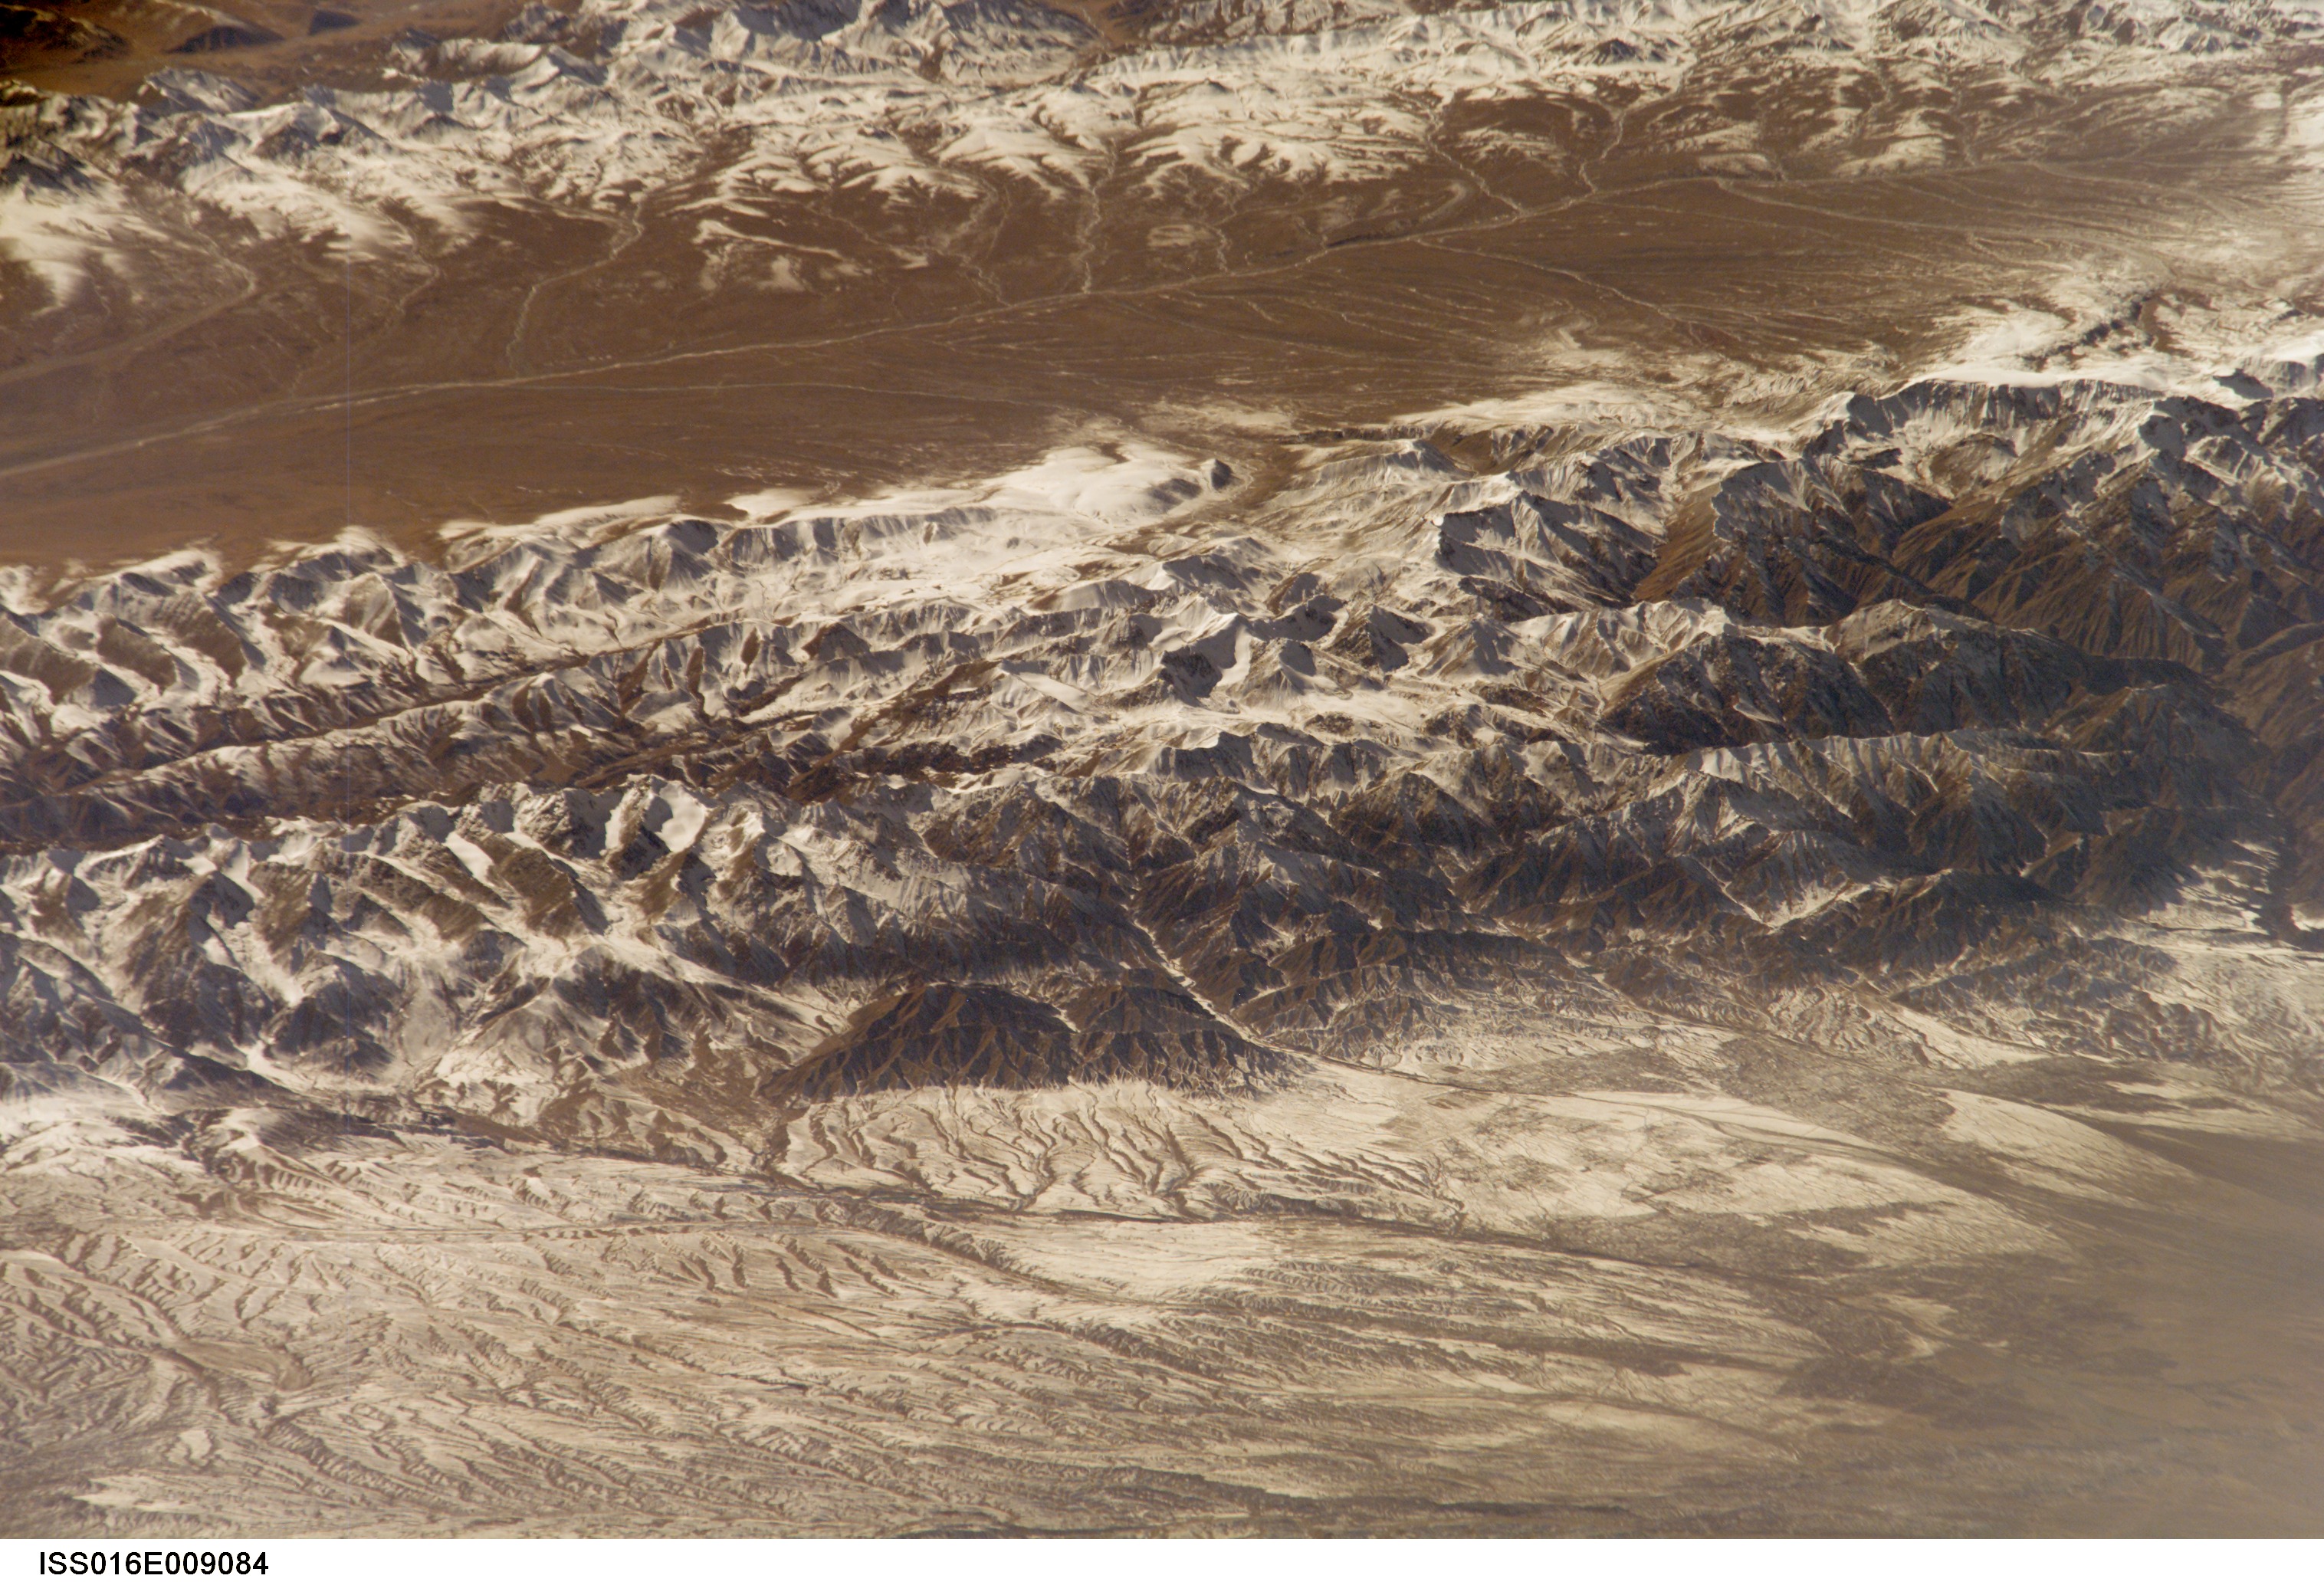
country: CHINA
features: QILIAN MTS., XICHAHE AREA, AGR.
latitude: 39.0
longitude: 99.2
